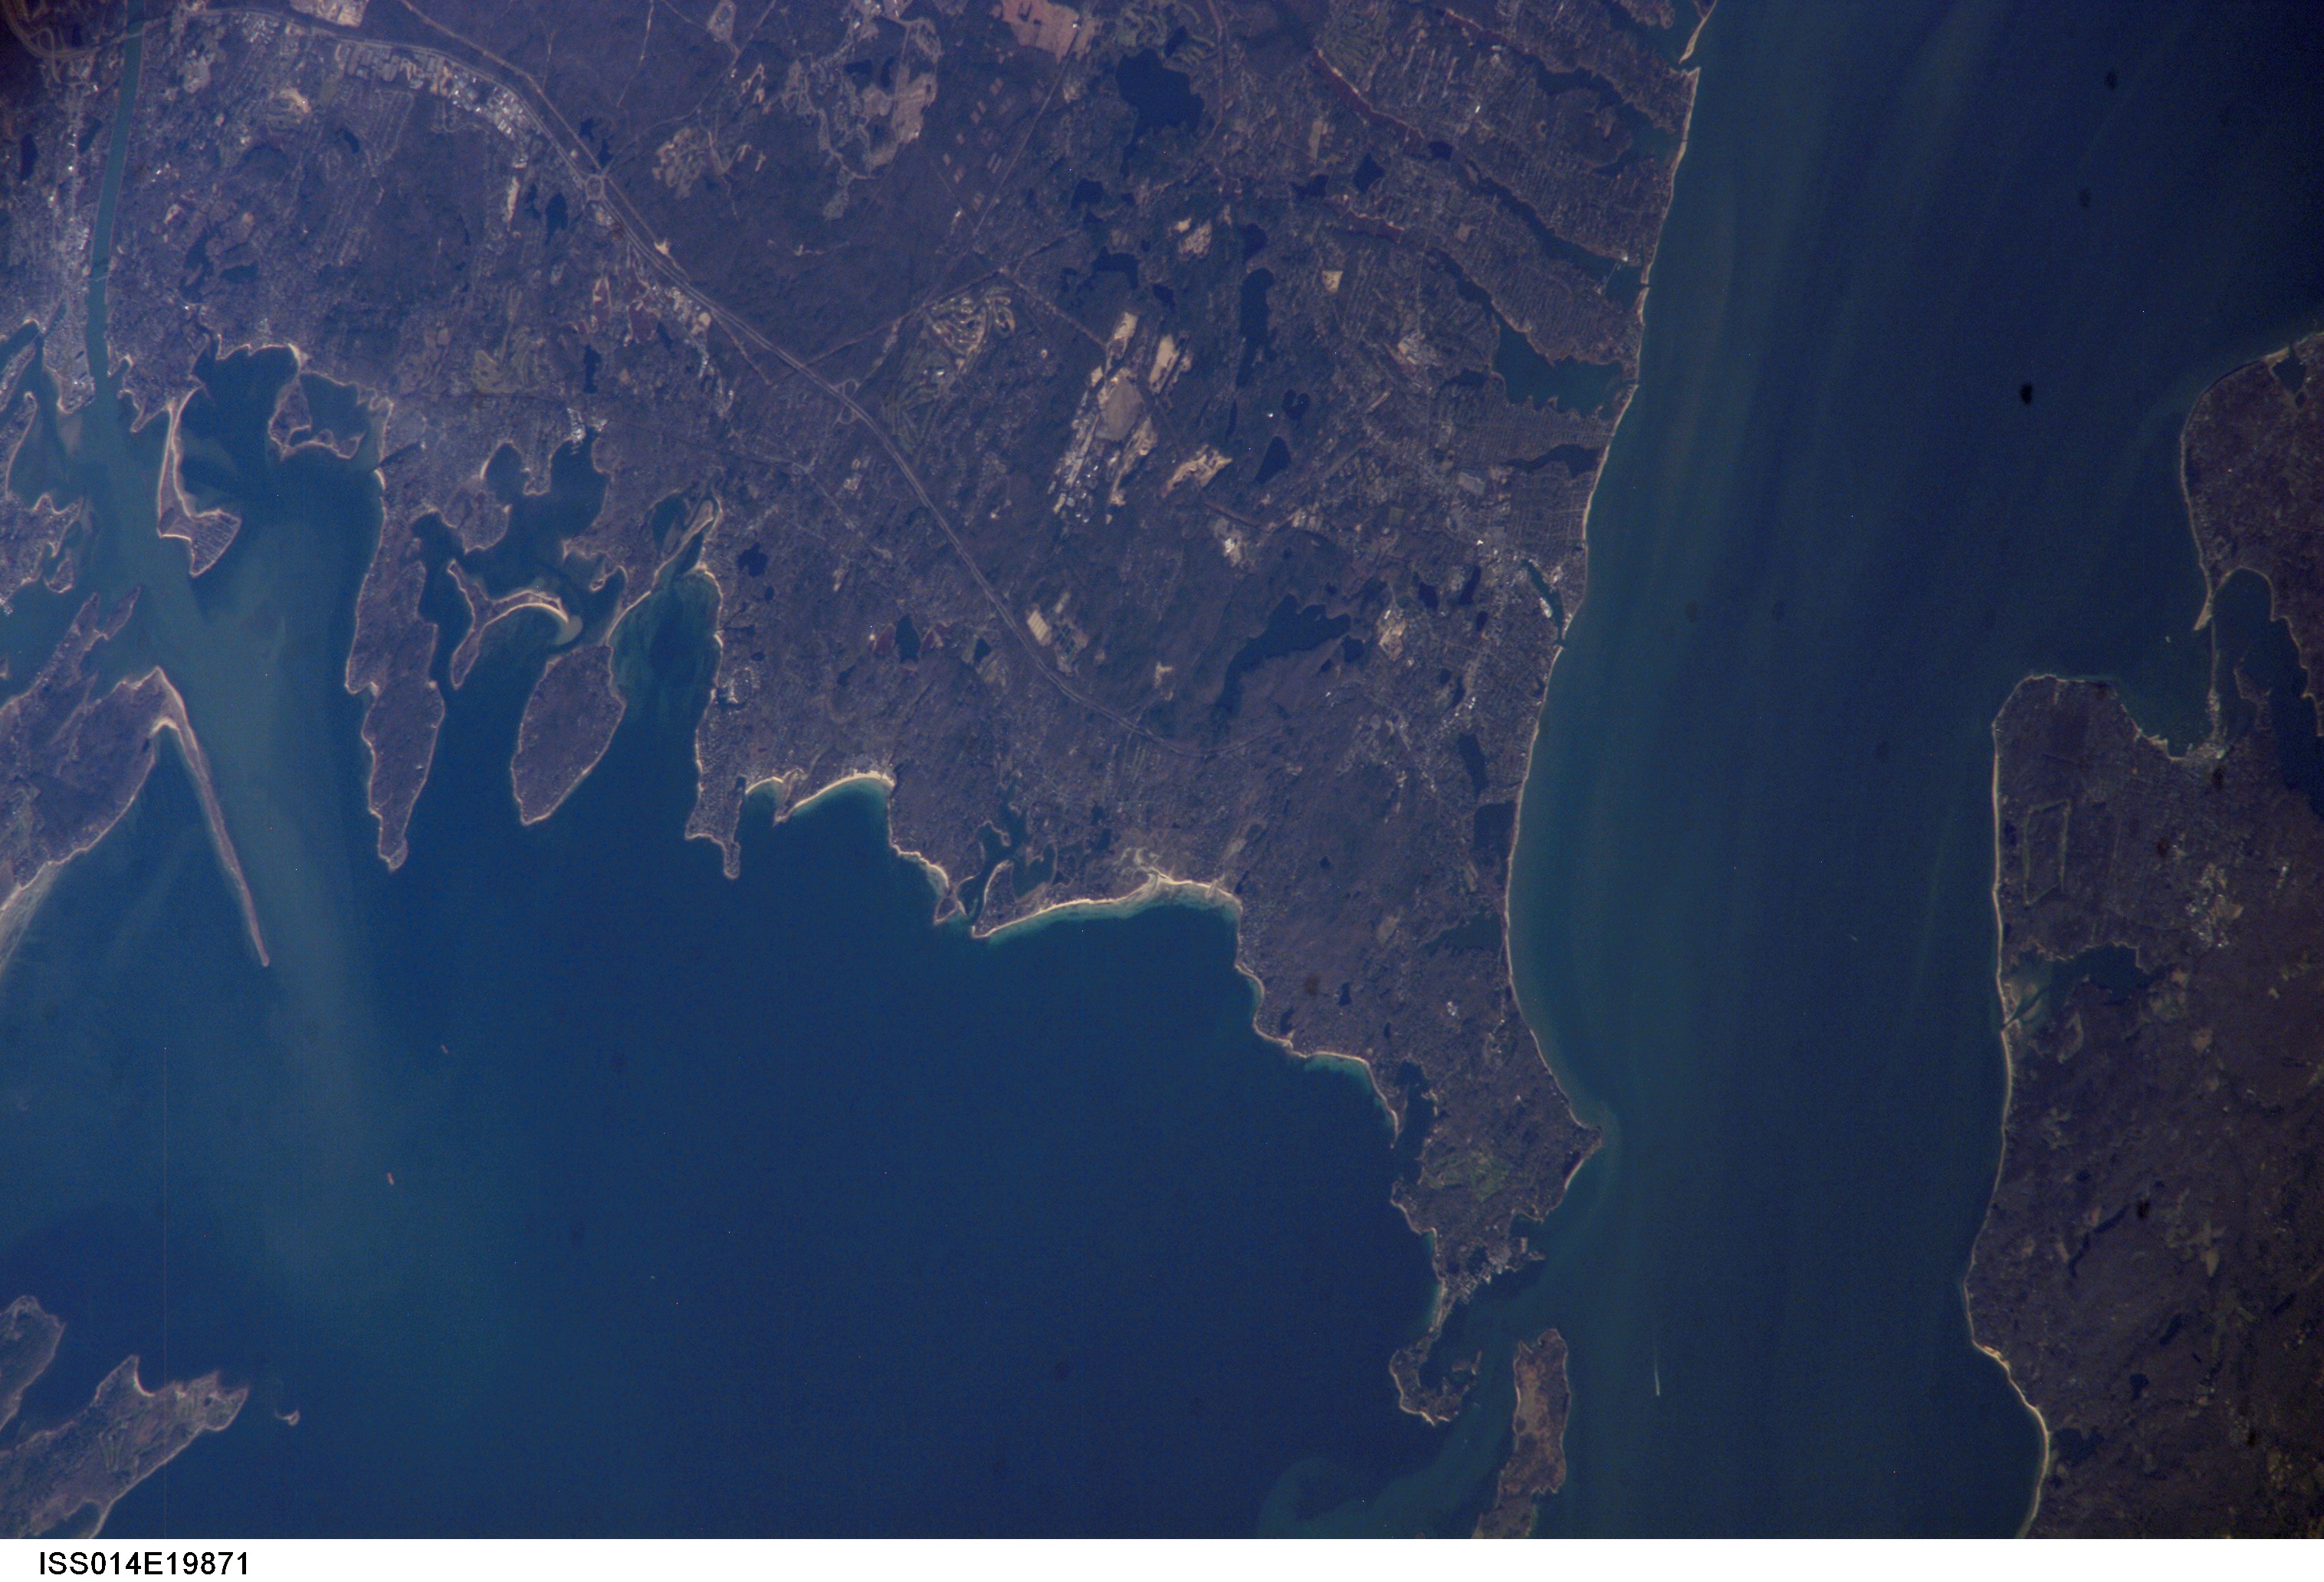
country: USA-MASSACHUSETTS
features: FALMOUTH, VINEYARD SOUND, SED.
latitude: 41.6
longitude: -70.6
